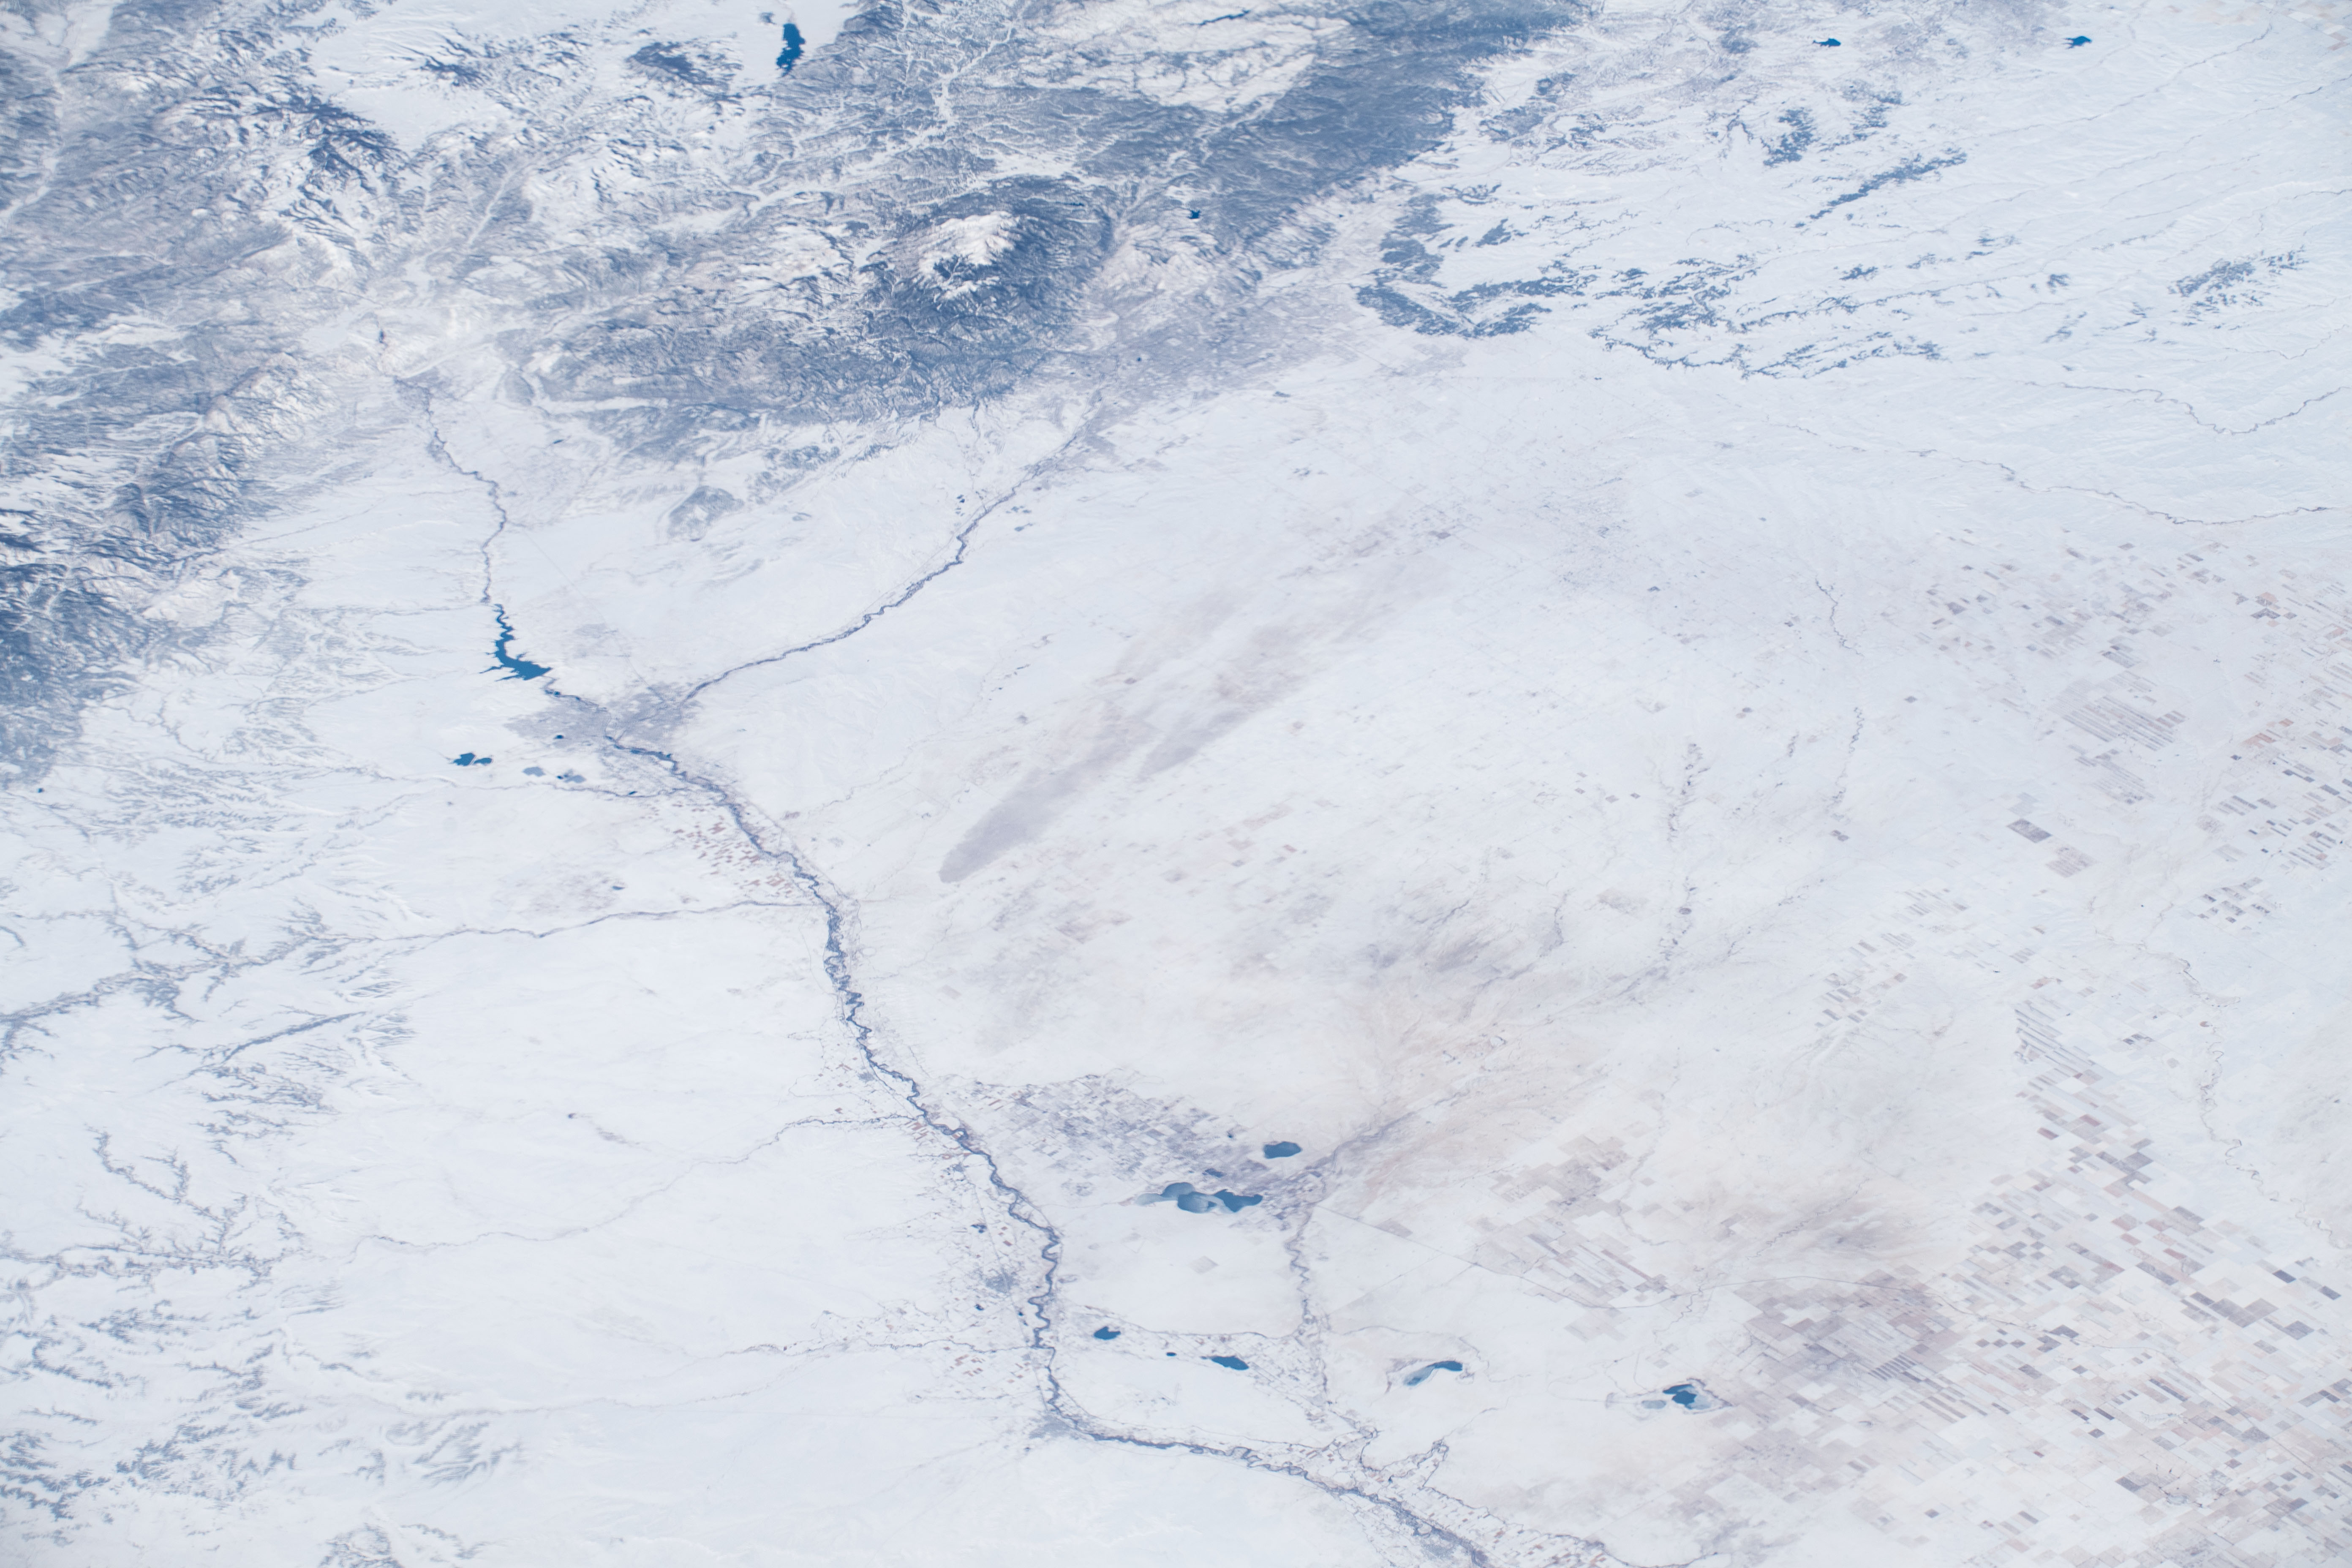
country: USA-COLORADO
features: FORT CARSON, COLORADO SPRINGS, PUEBLO RESERVOIR, COLORADO
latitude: 38.5
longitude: -104.2
